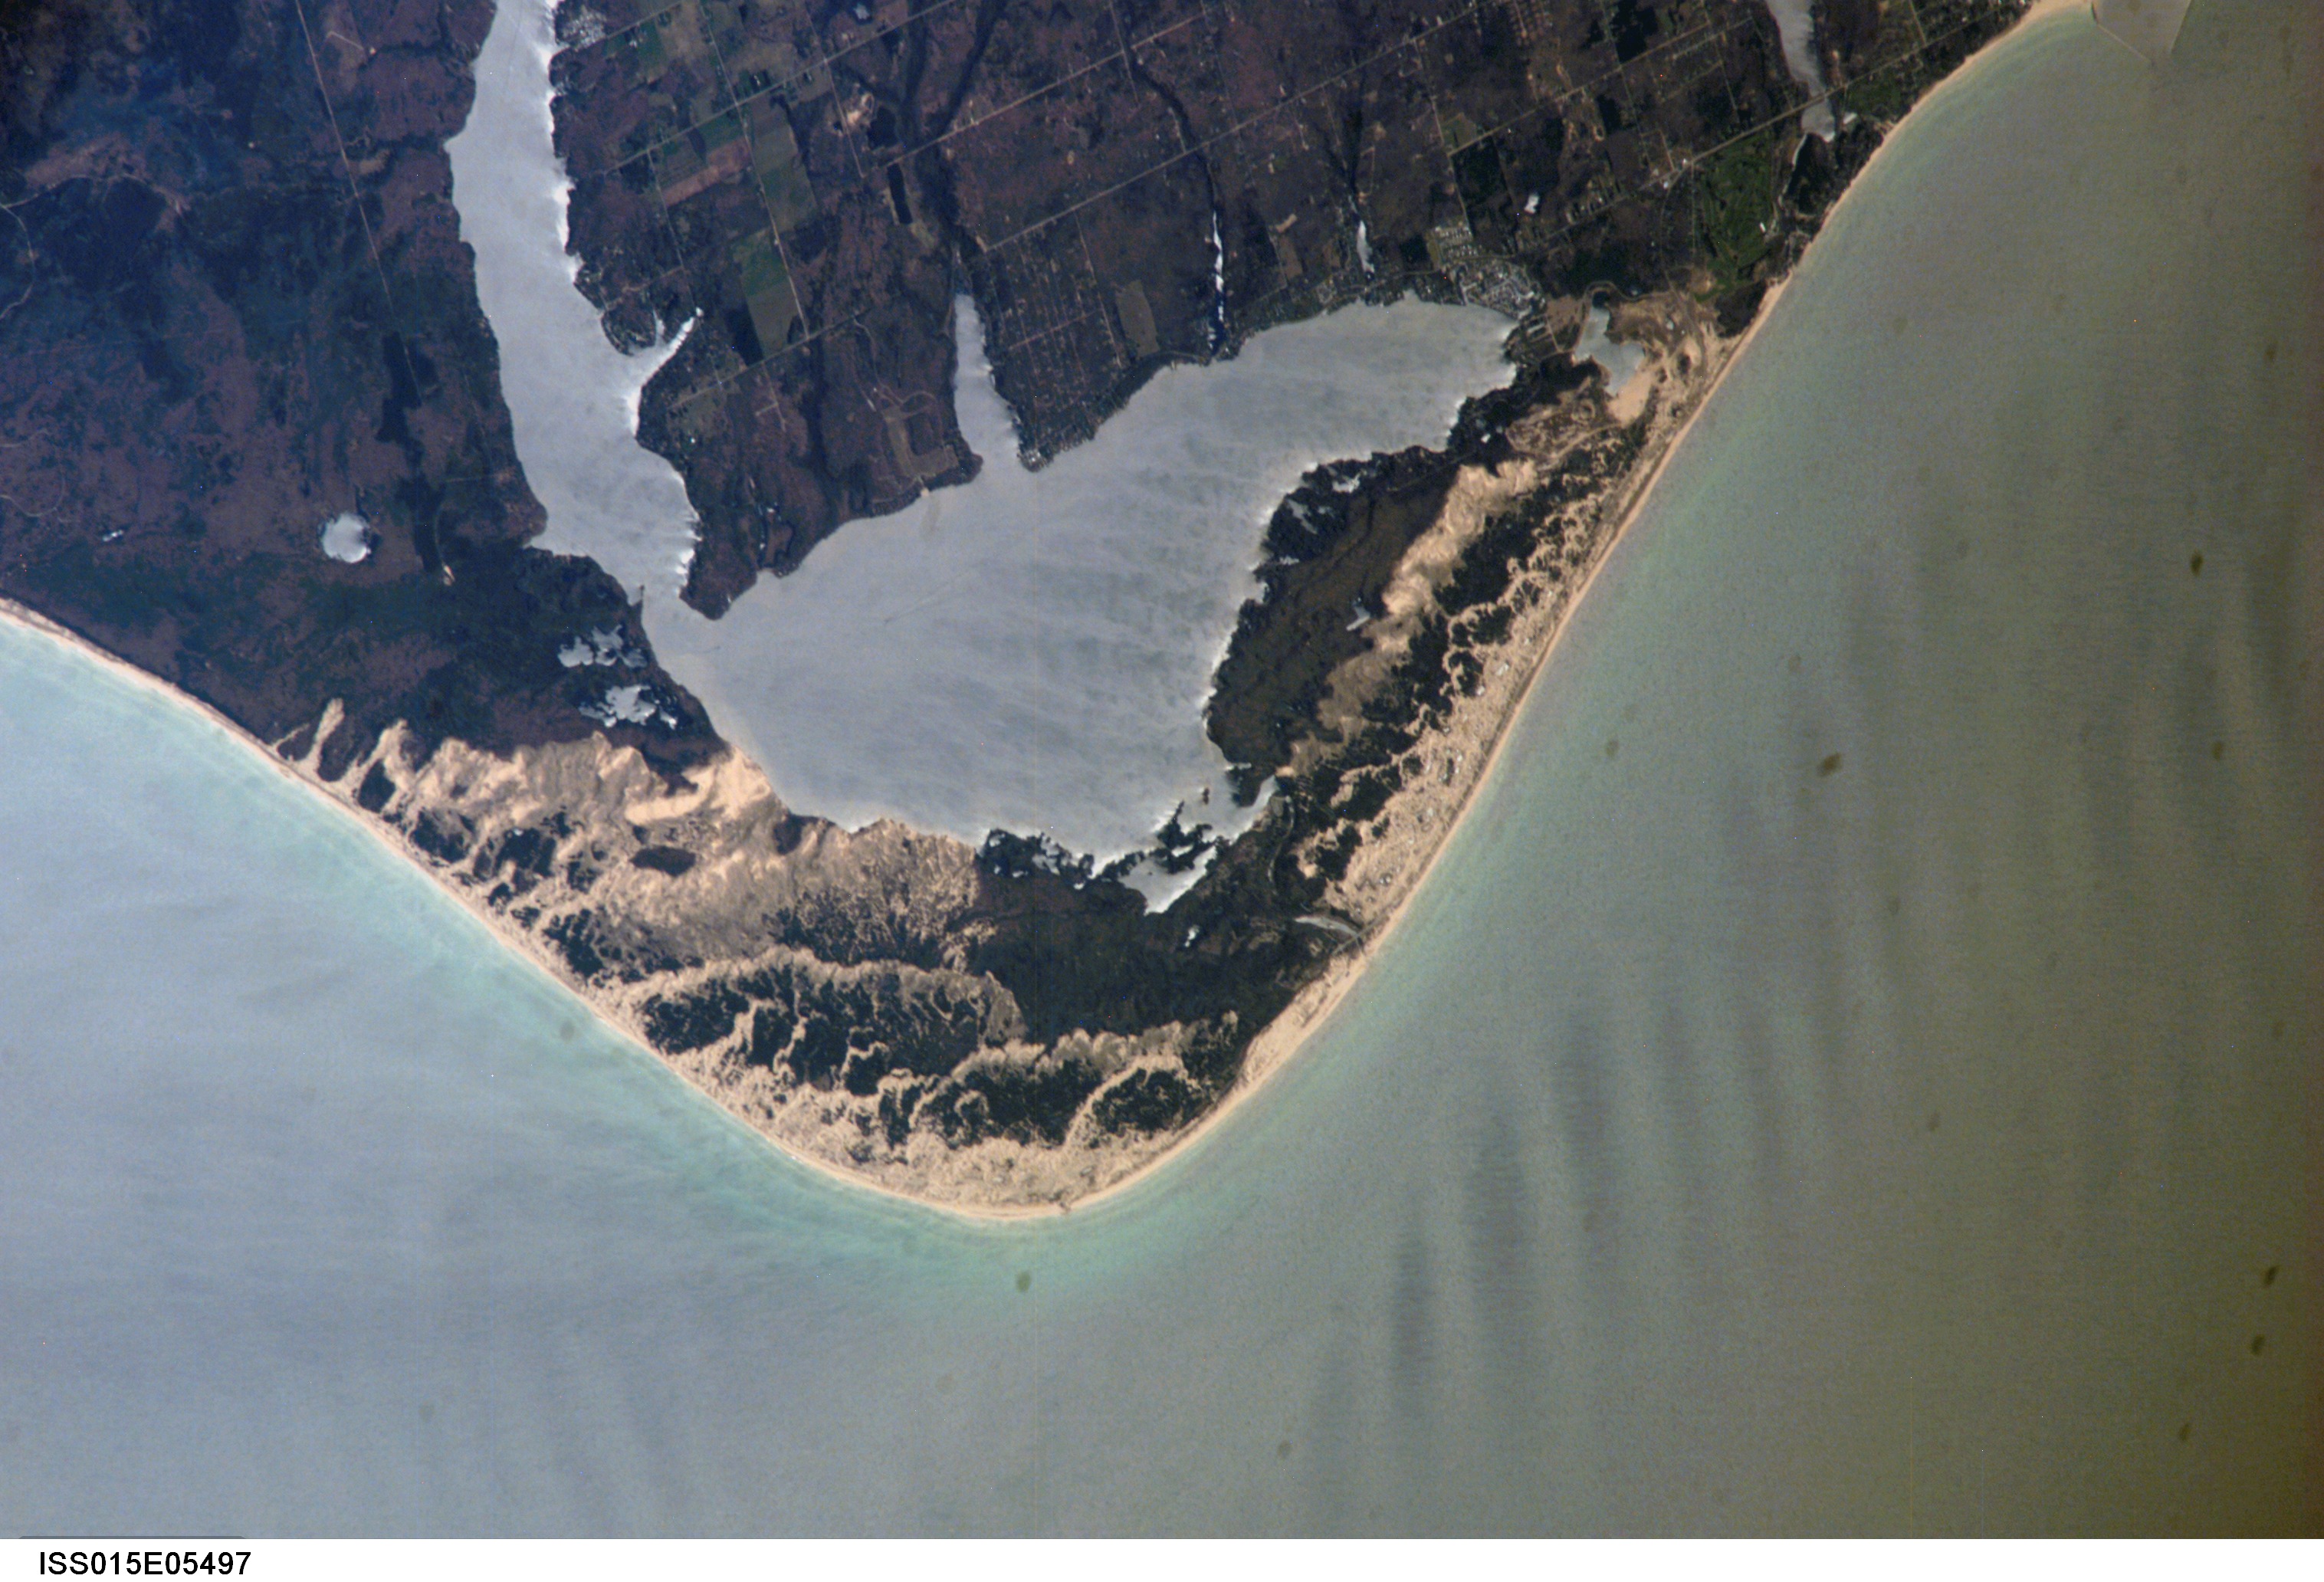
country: USA-MICHIGAN
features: HAMLIN LAKE, BIG SABLE POINT
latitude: 44.0
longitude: -86.5
